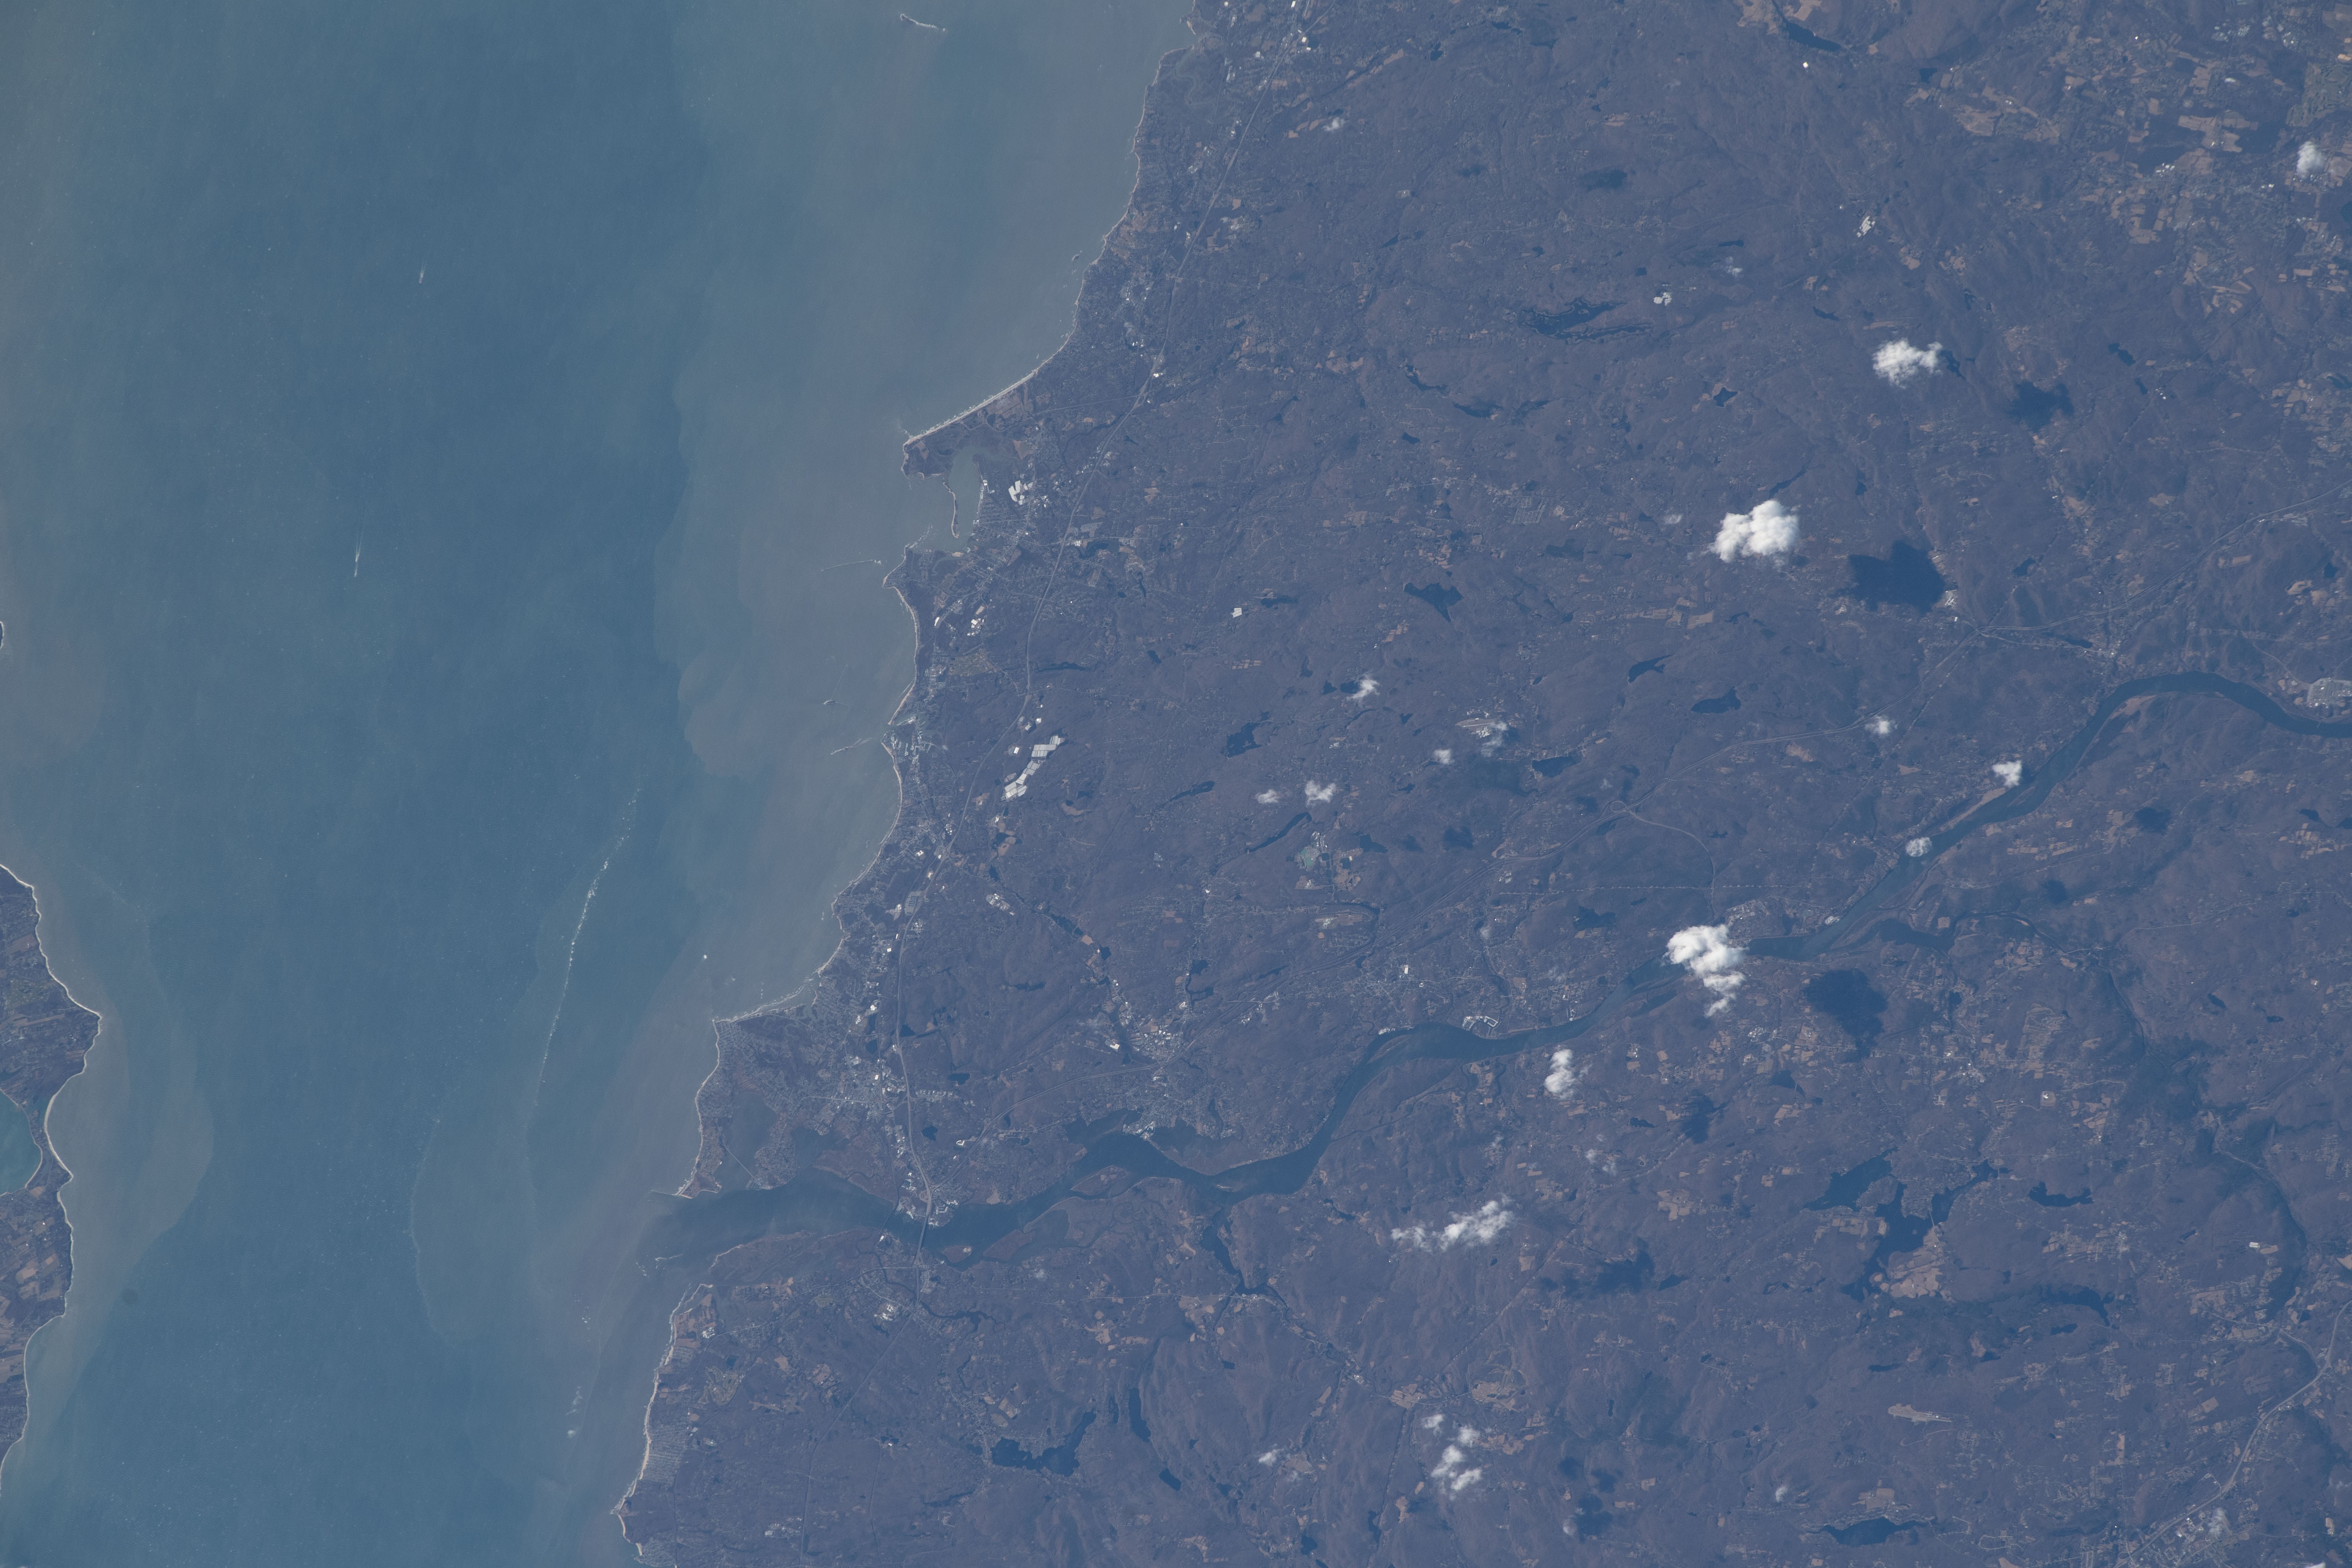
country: USA-CONNECTICUT
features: CONNETICUT RIVER, HAMMONASSET BEACH STATE PARK, SELDEN NECK STATE PARK
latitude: 41.3
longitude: -72.5
